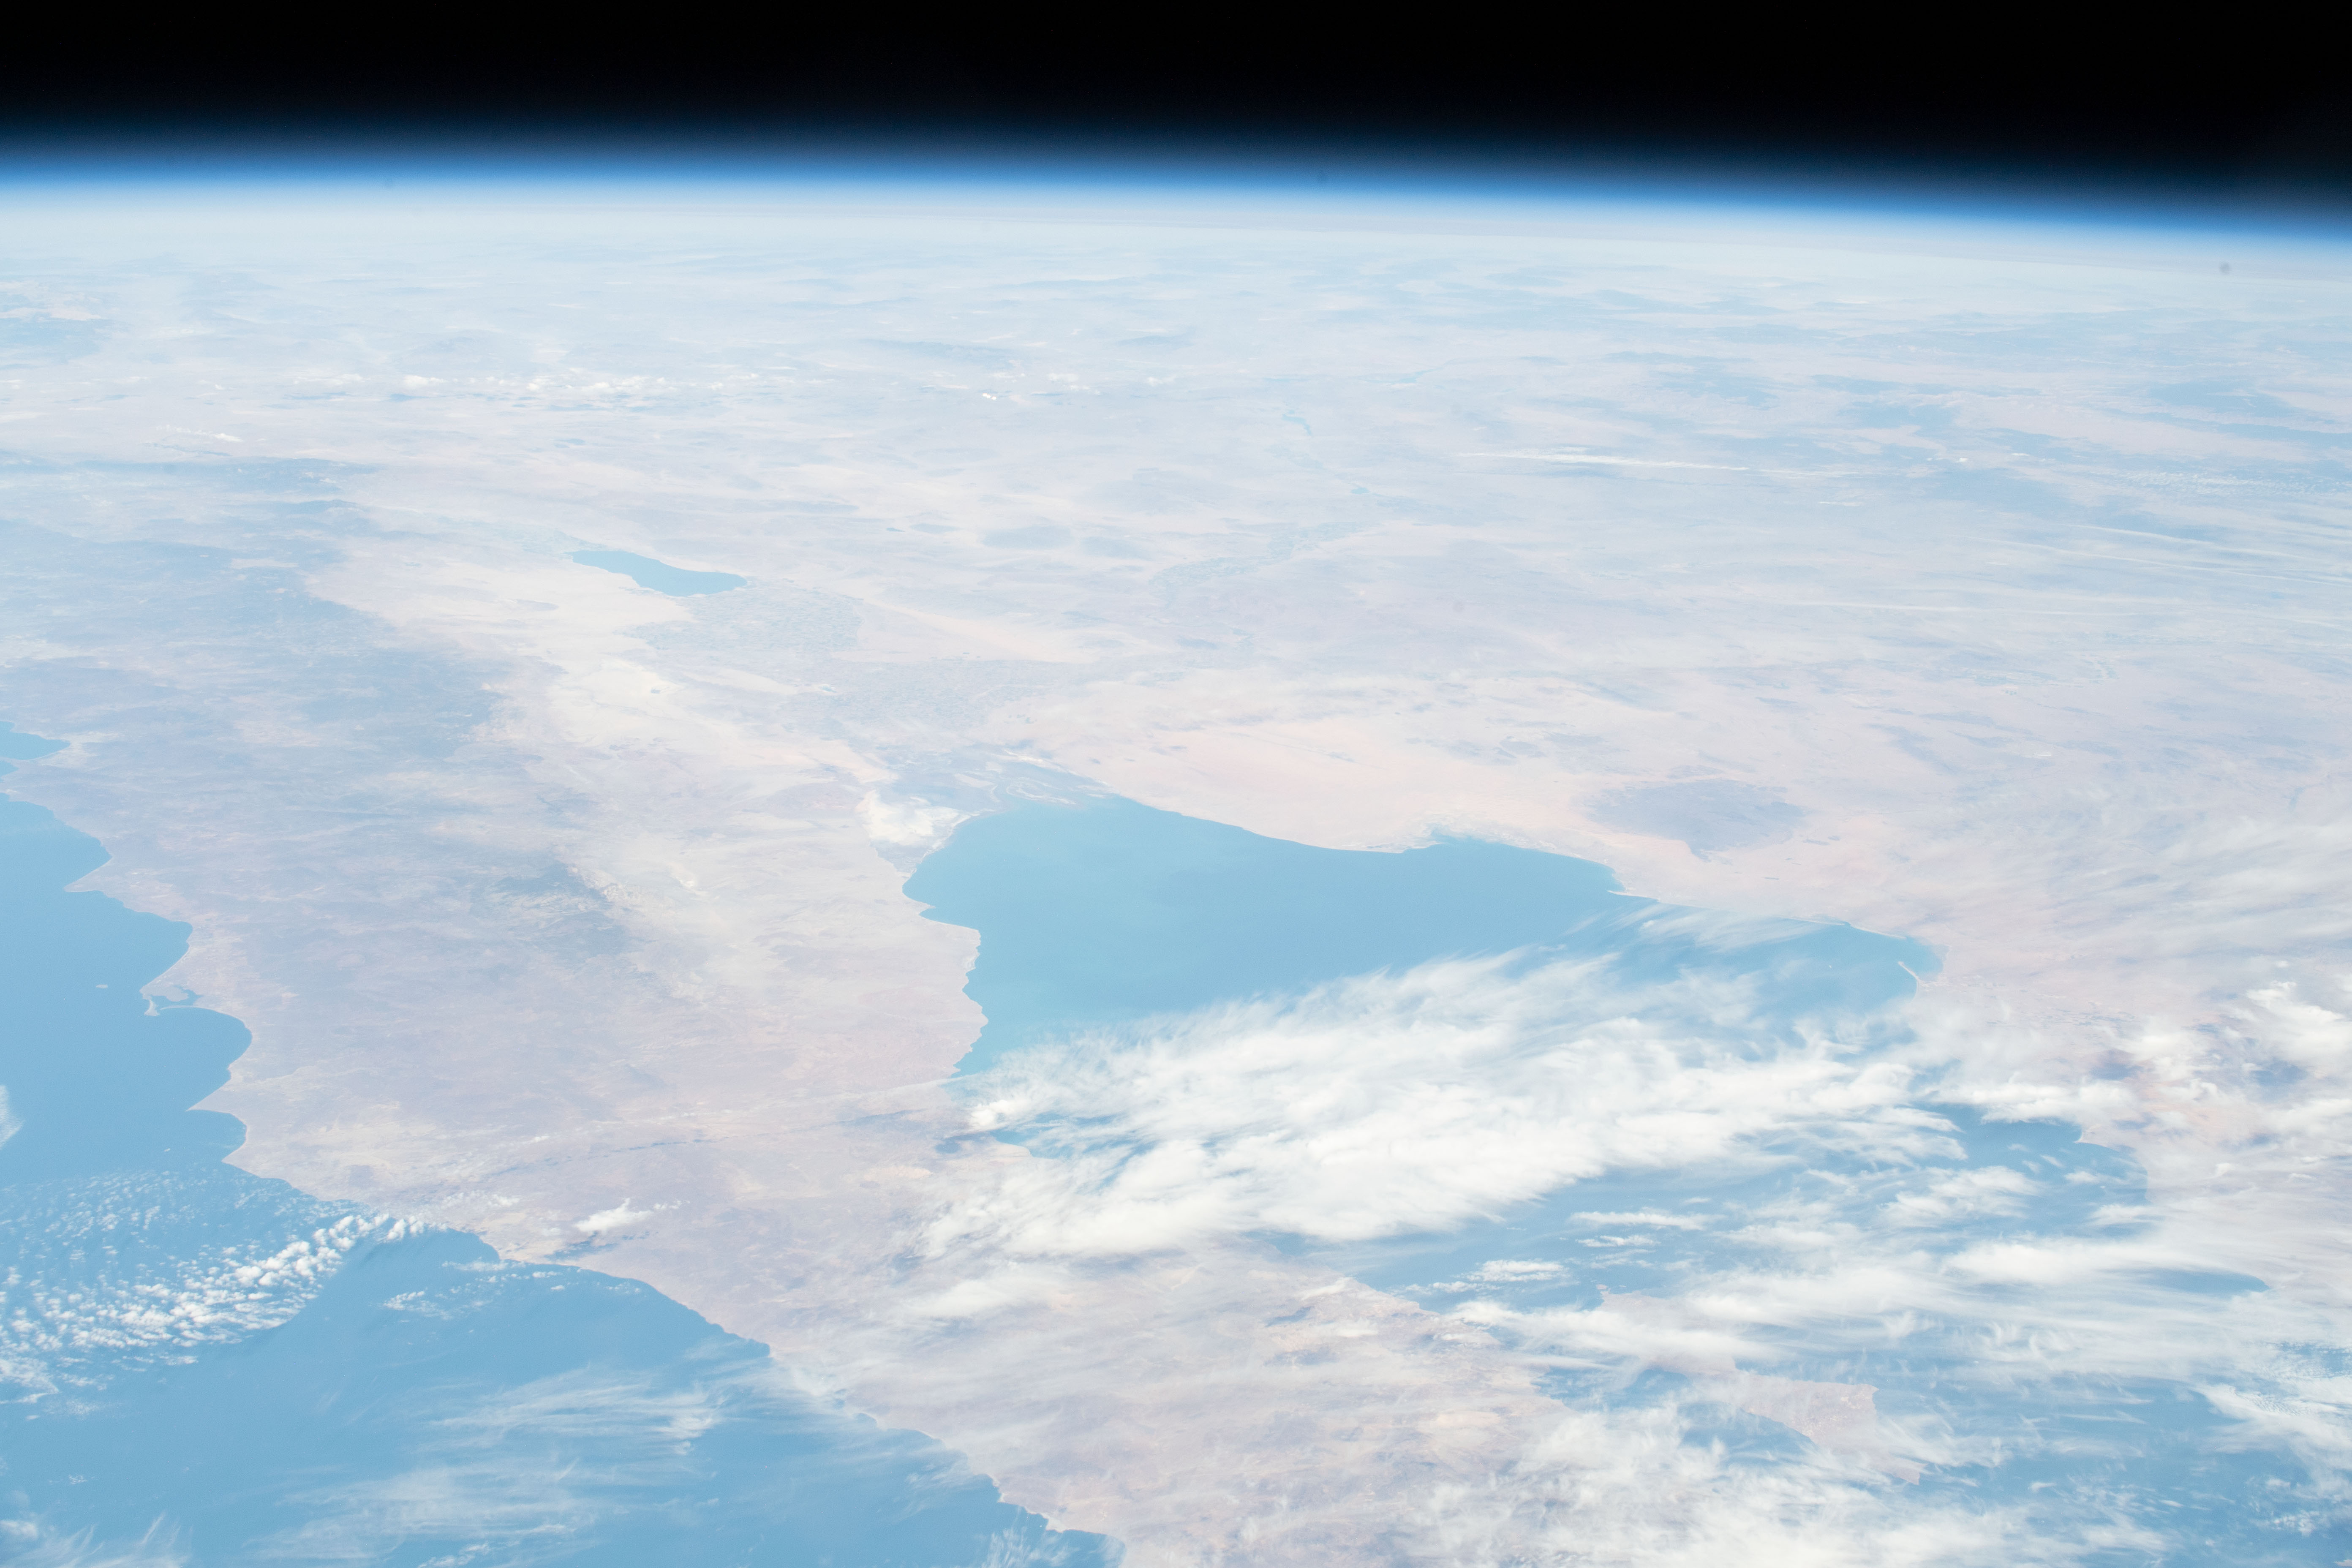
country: MEXICO
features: BAJA CALIFORNIA SUR, GULF OF CALIFORNIA, WAGNER BASIN
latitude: 31.8
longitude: -114.2
